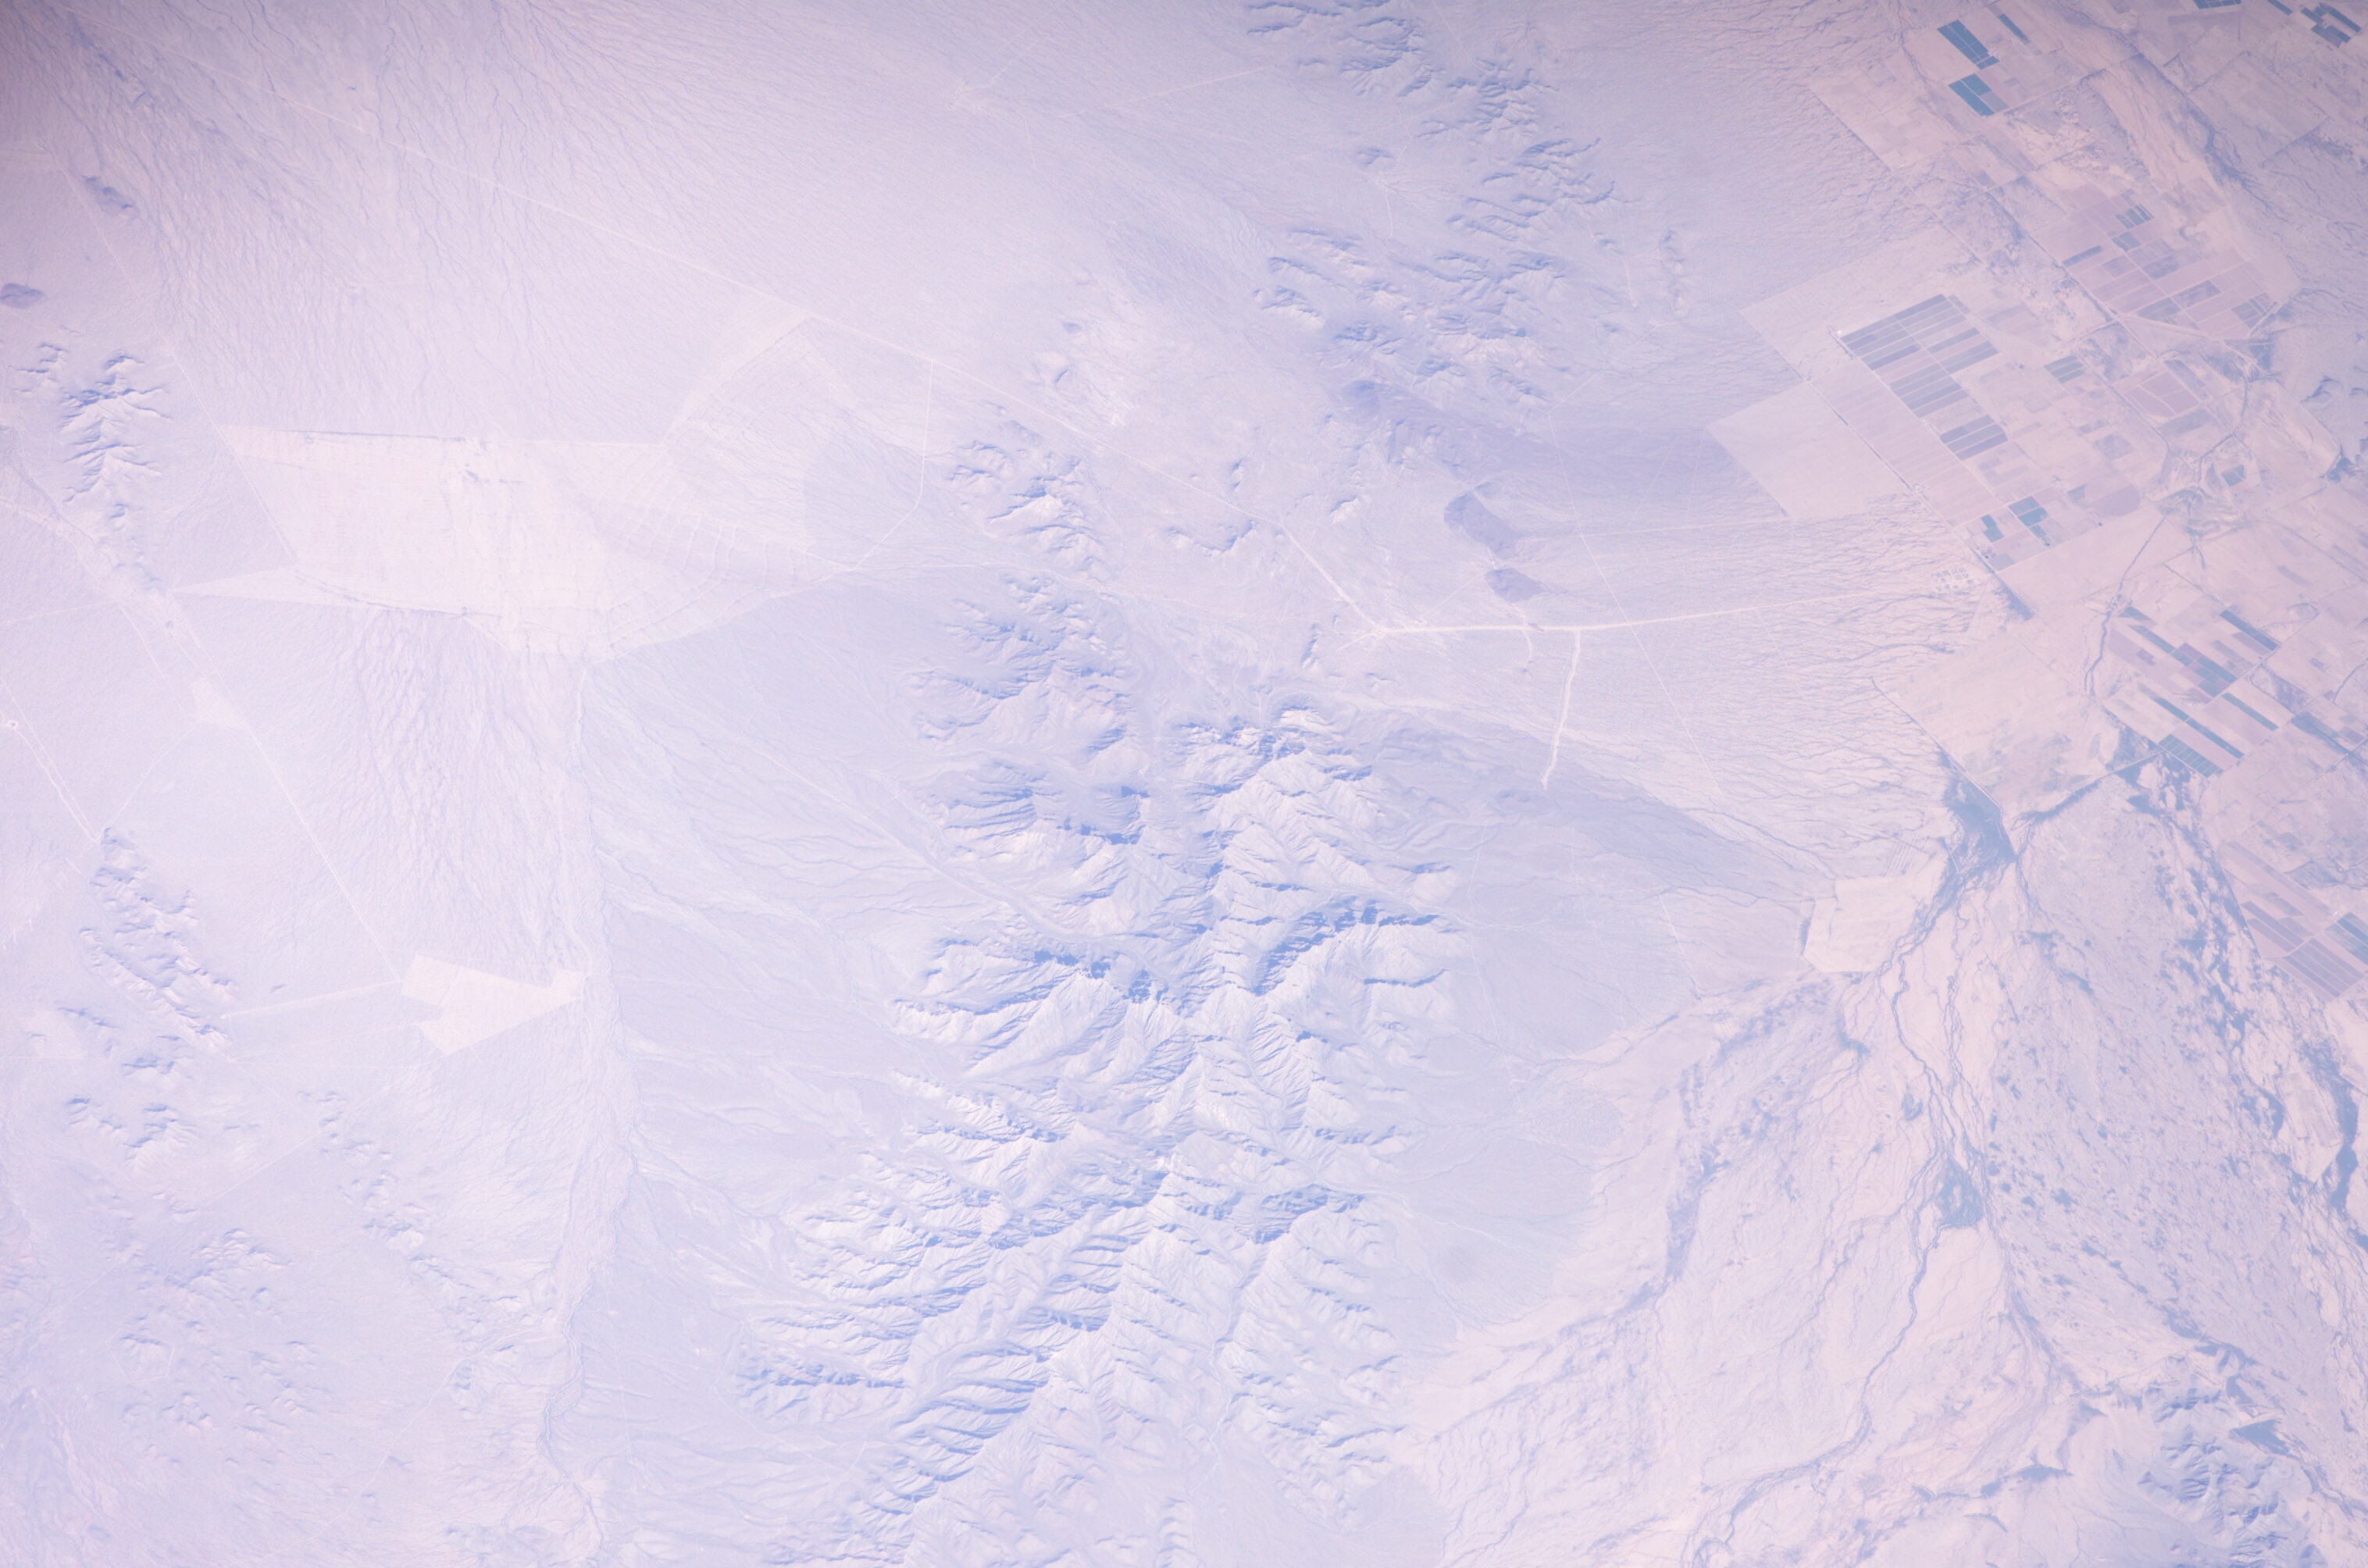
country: MEXICO
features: SONORA, AGRICULTURE
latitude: 30.4
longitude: -112.4
